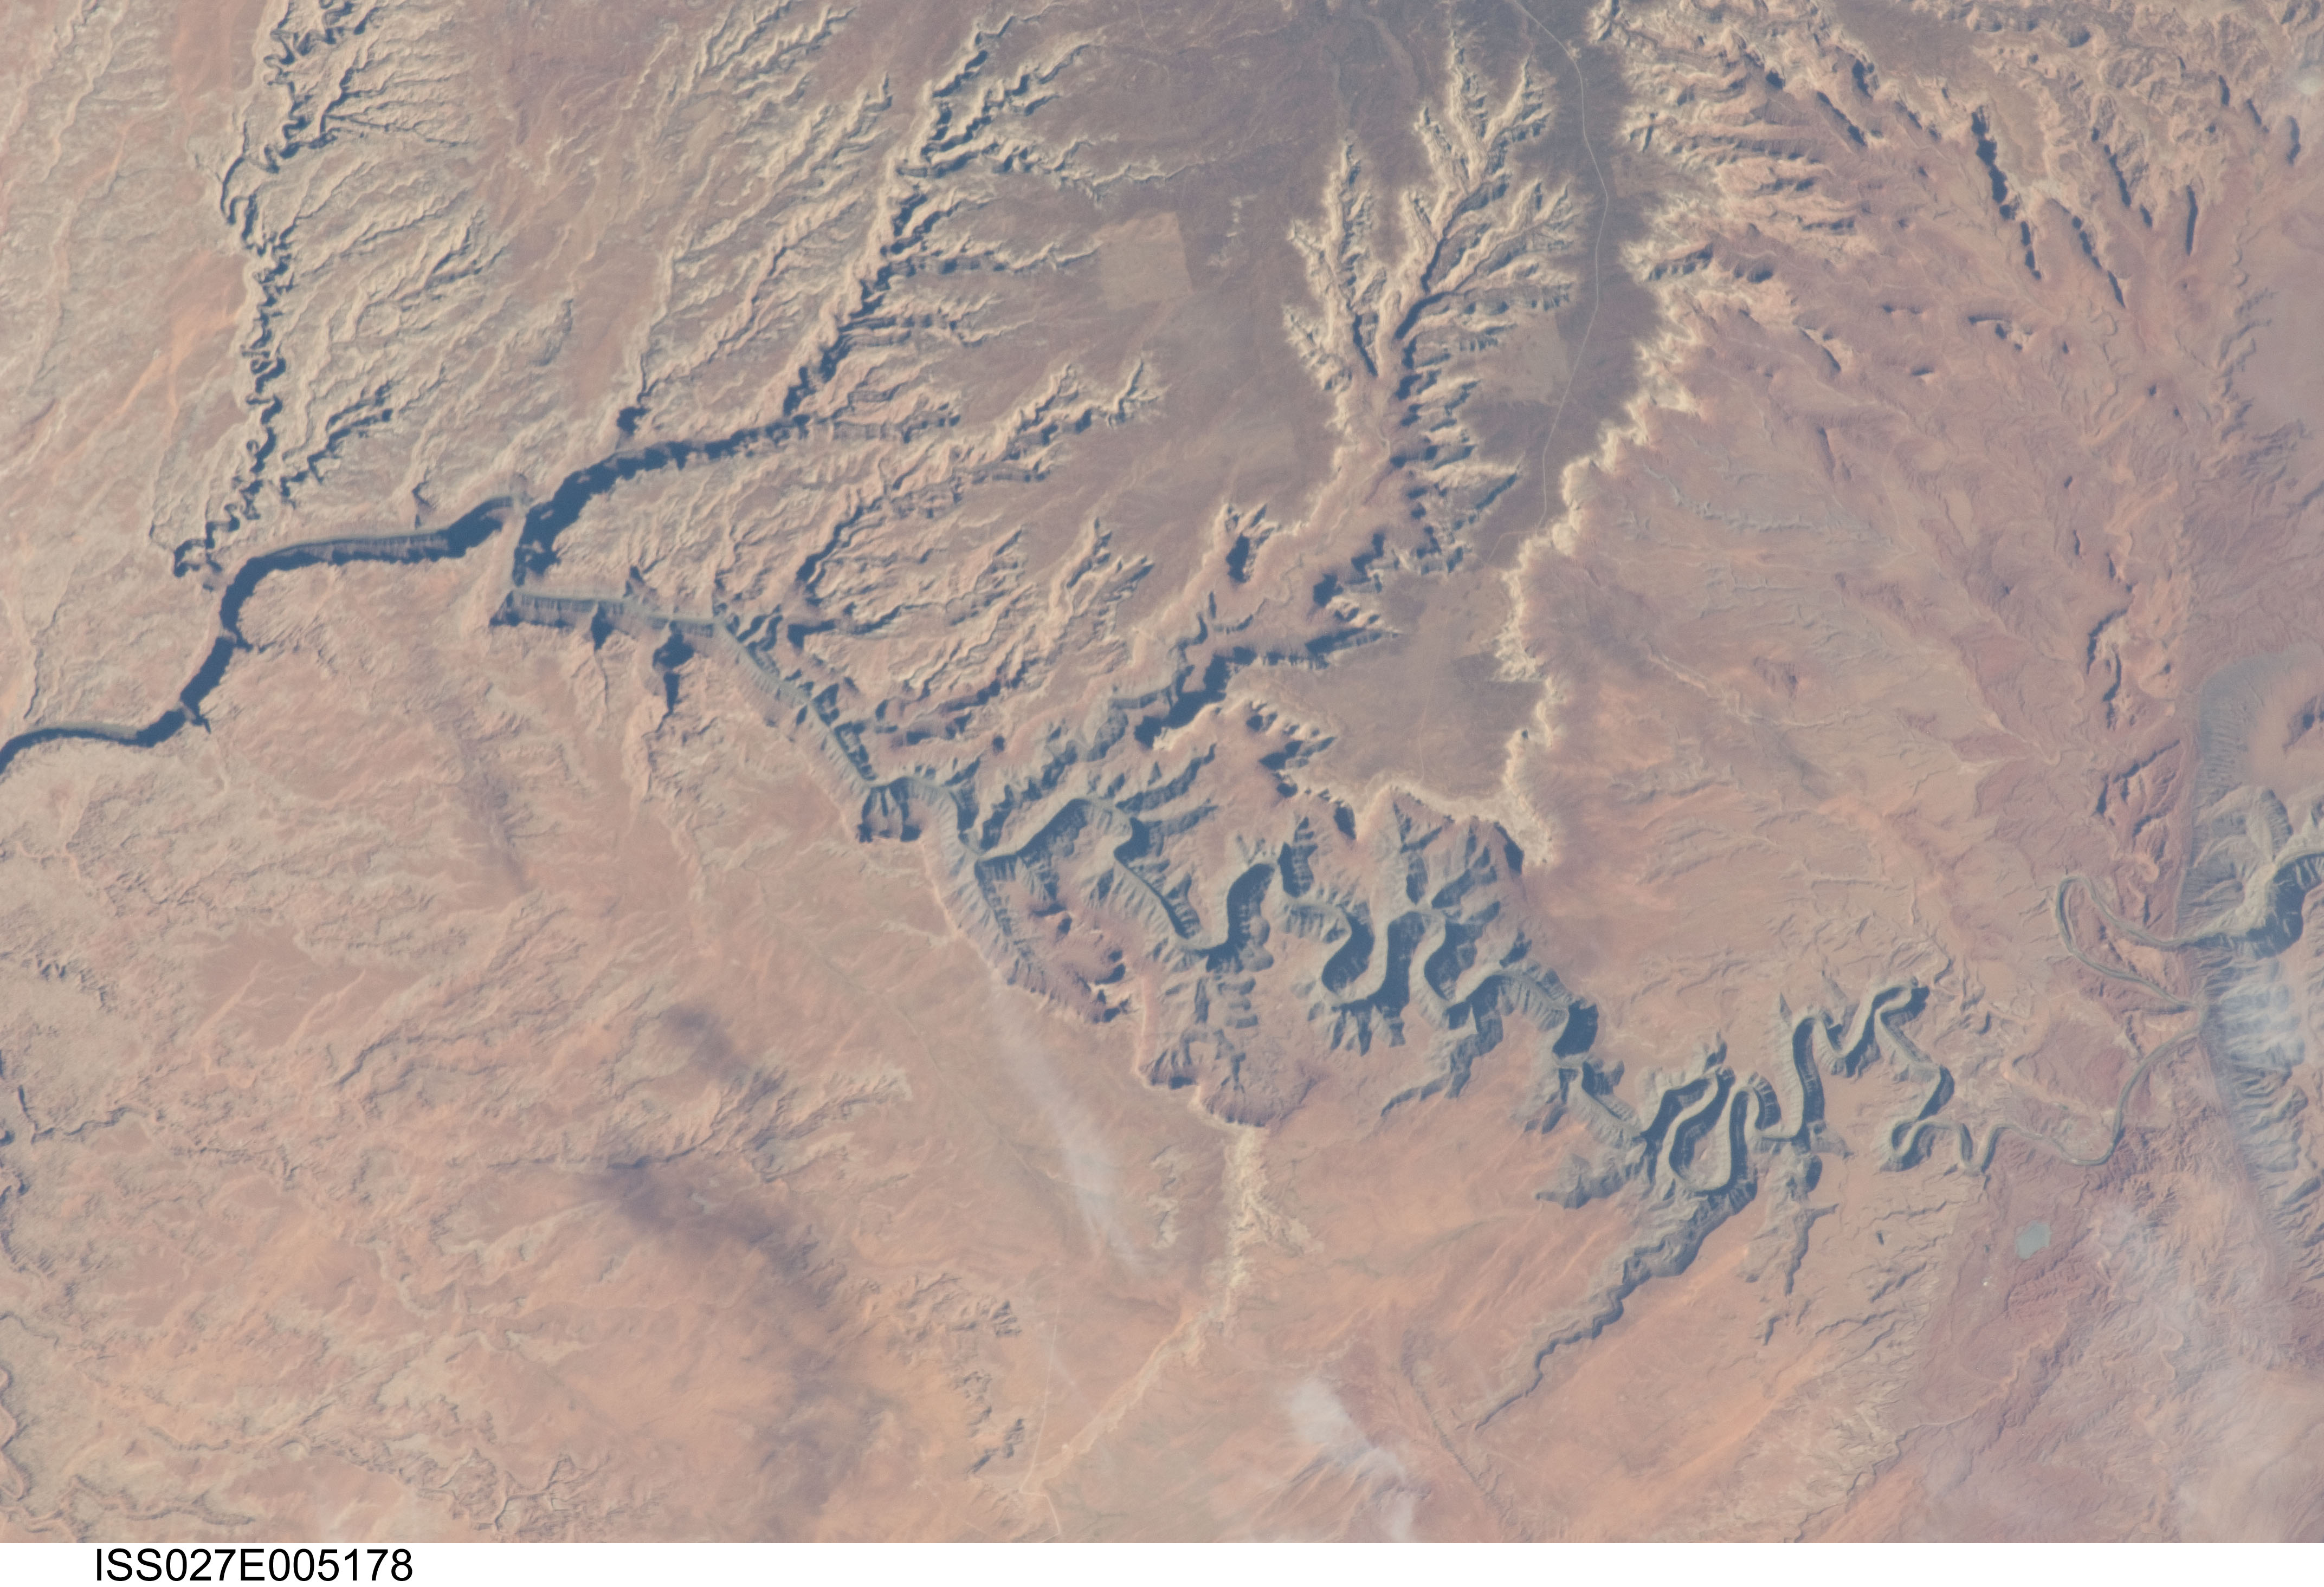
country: USA-UTAH
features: GLEN CANYON, SAN JUAN R. DRAINAGE
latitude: 37.2
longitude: -110.0
